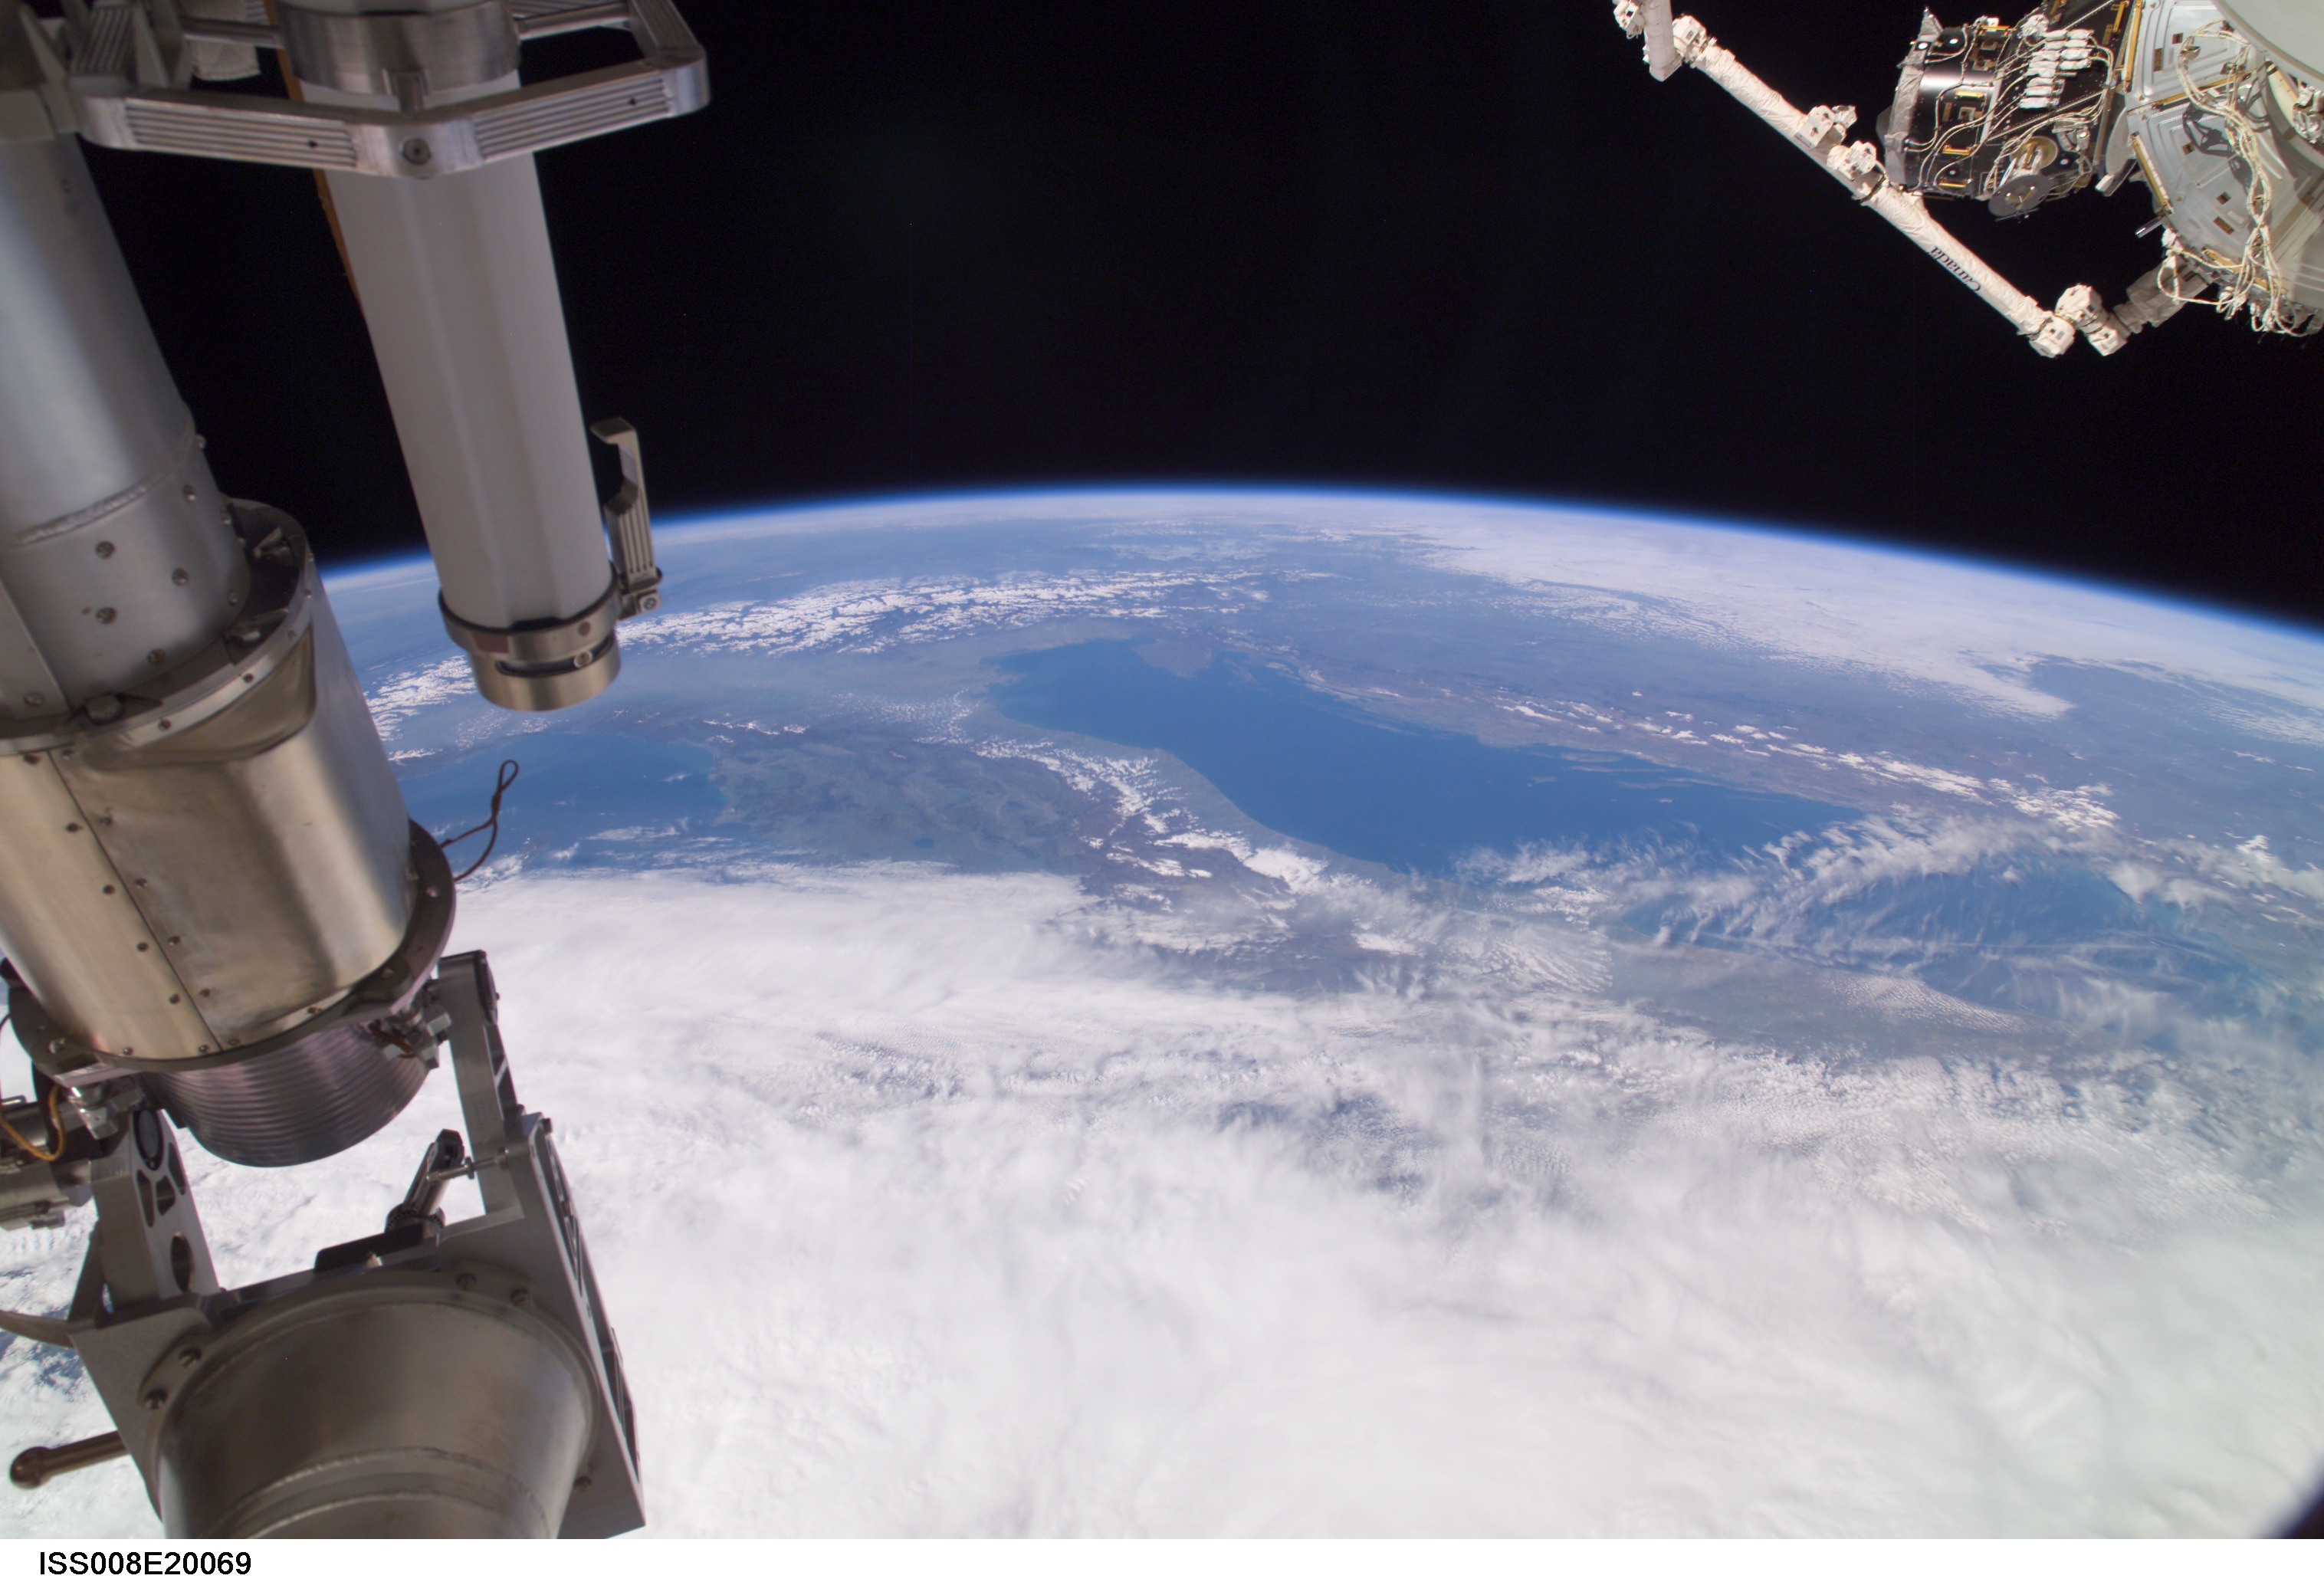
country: ITALY
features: ADRIATIC S., CROATIA, MONTENEGRO, ATMOSPHERIC LIMB
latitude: 43.5
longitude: 13.5
